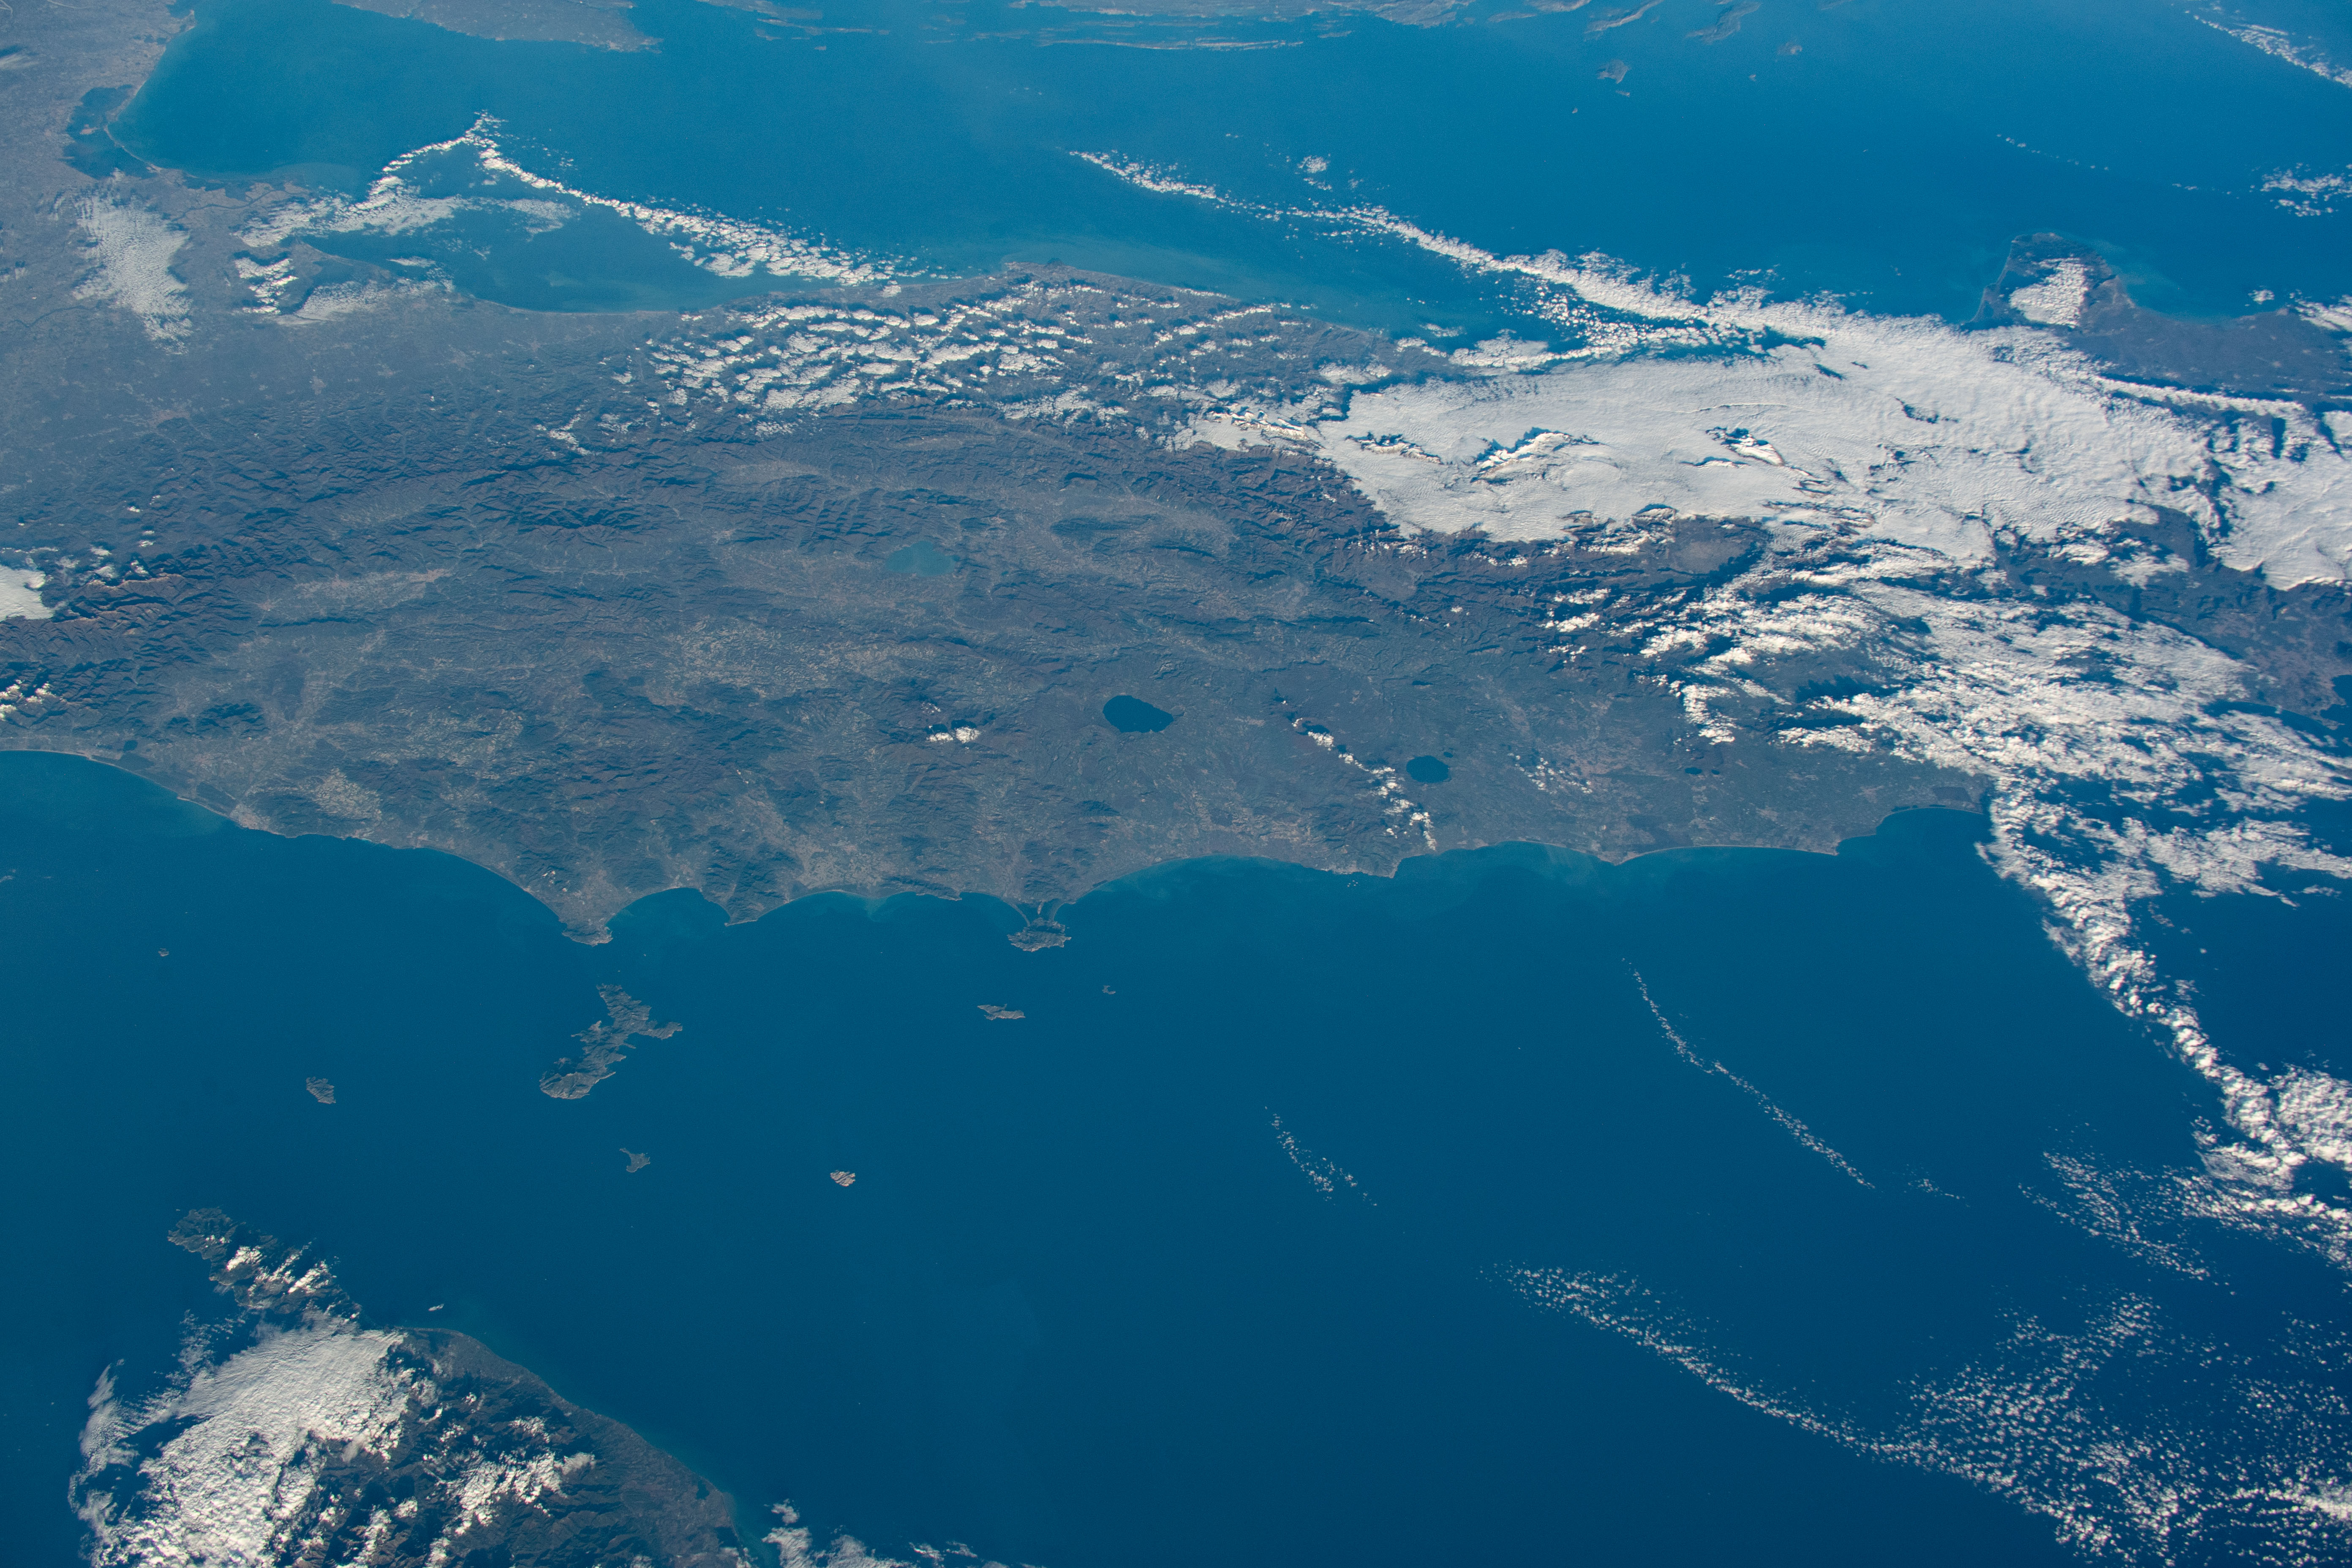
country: ITALY
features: ADRIATIC SEA, TYRRHENIAN SEA, COAST, LAKE BOLSENA
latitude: 42.0
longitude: 11.5
